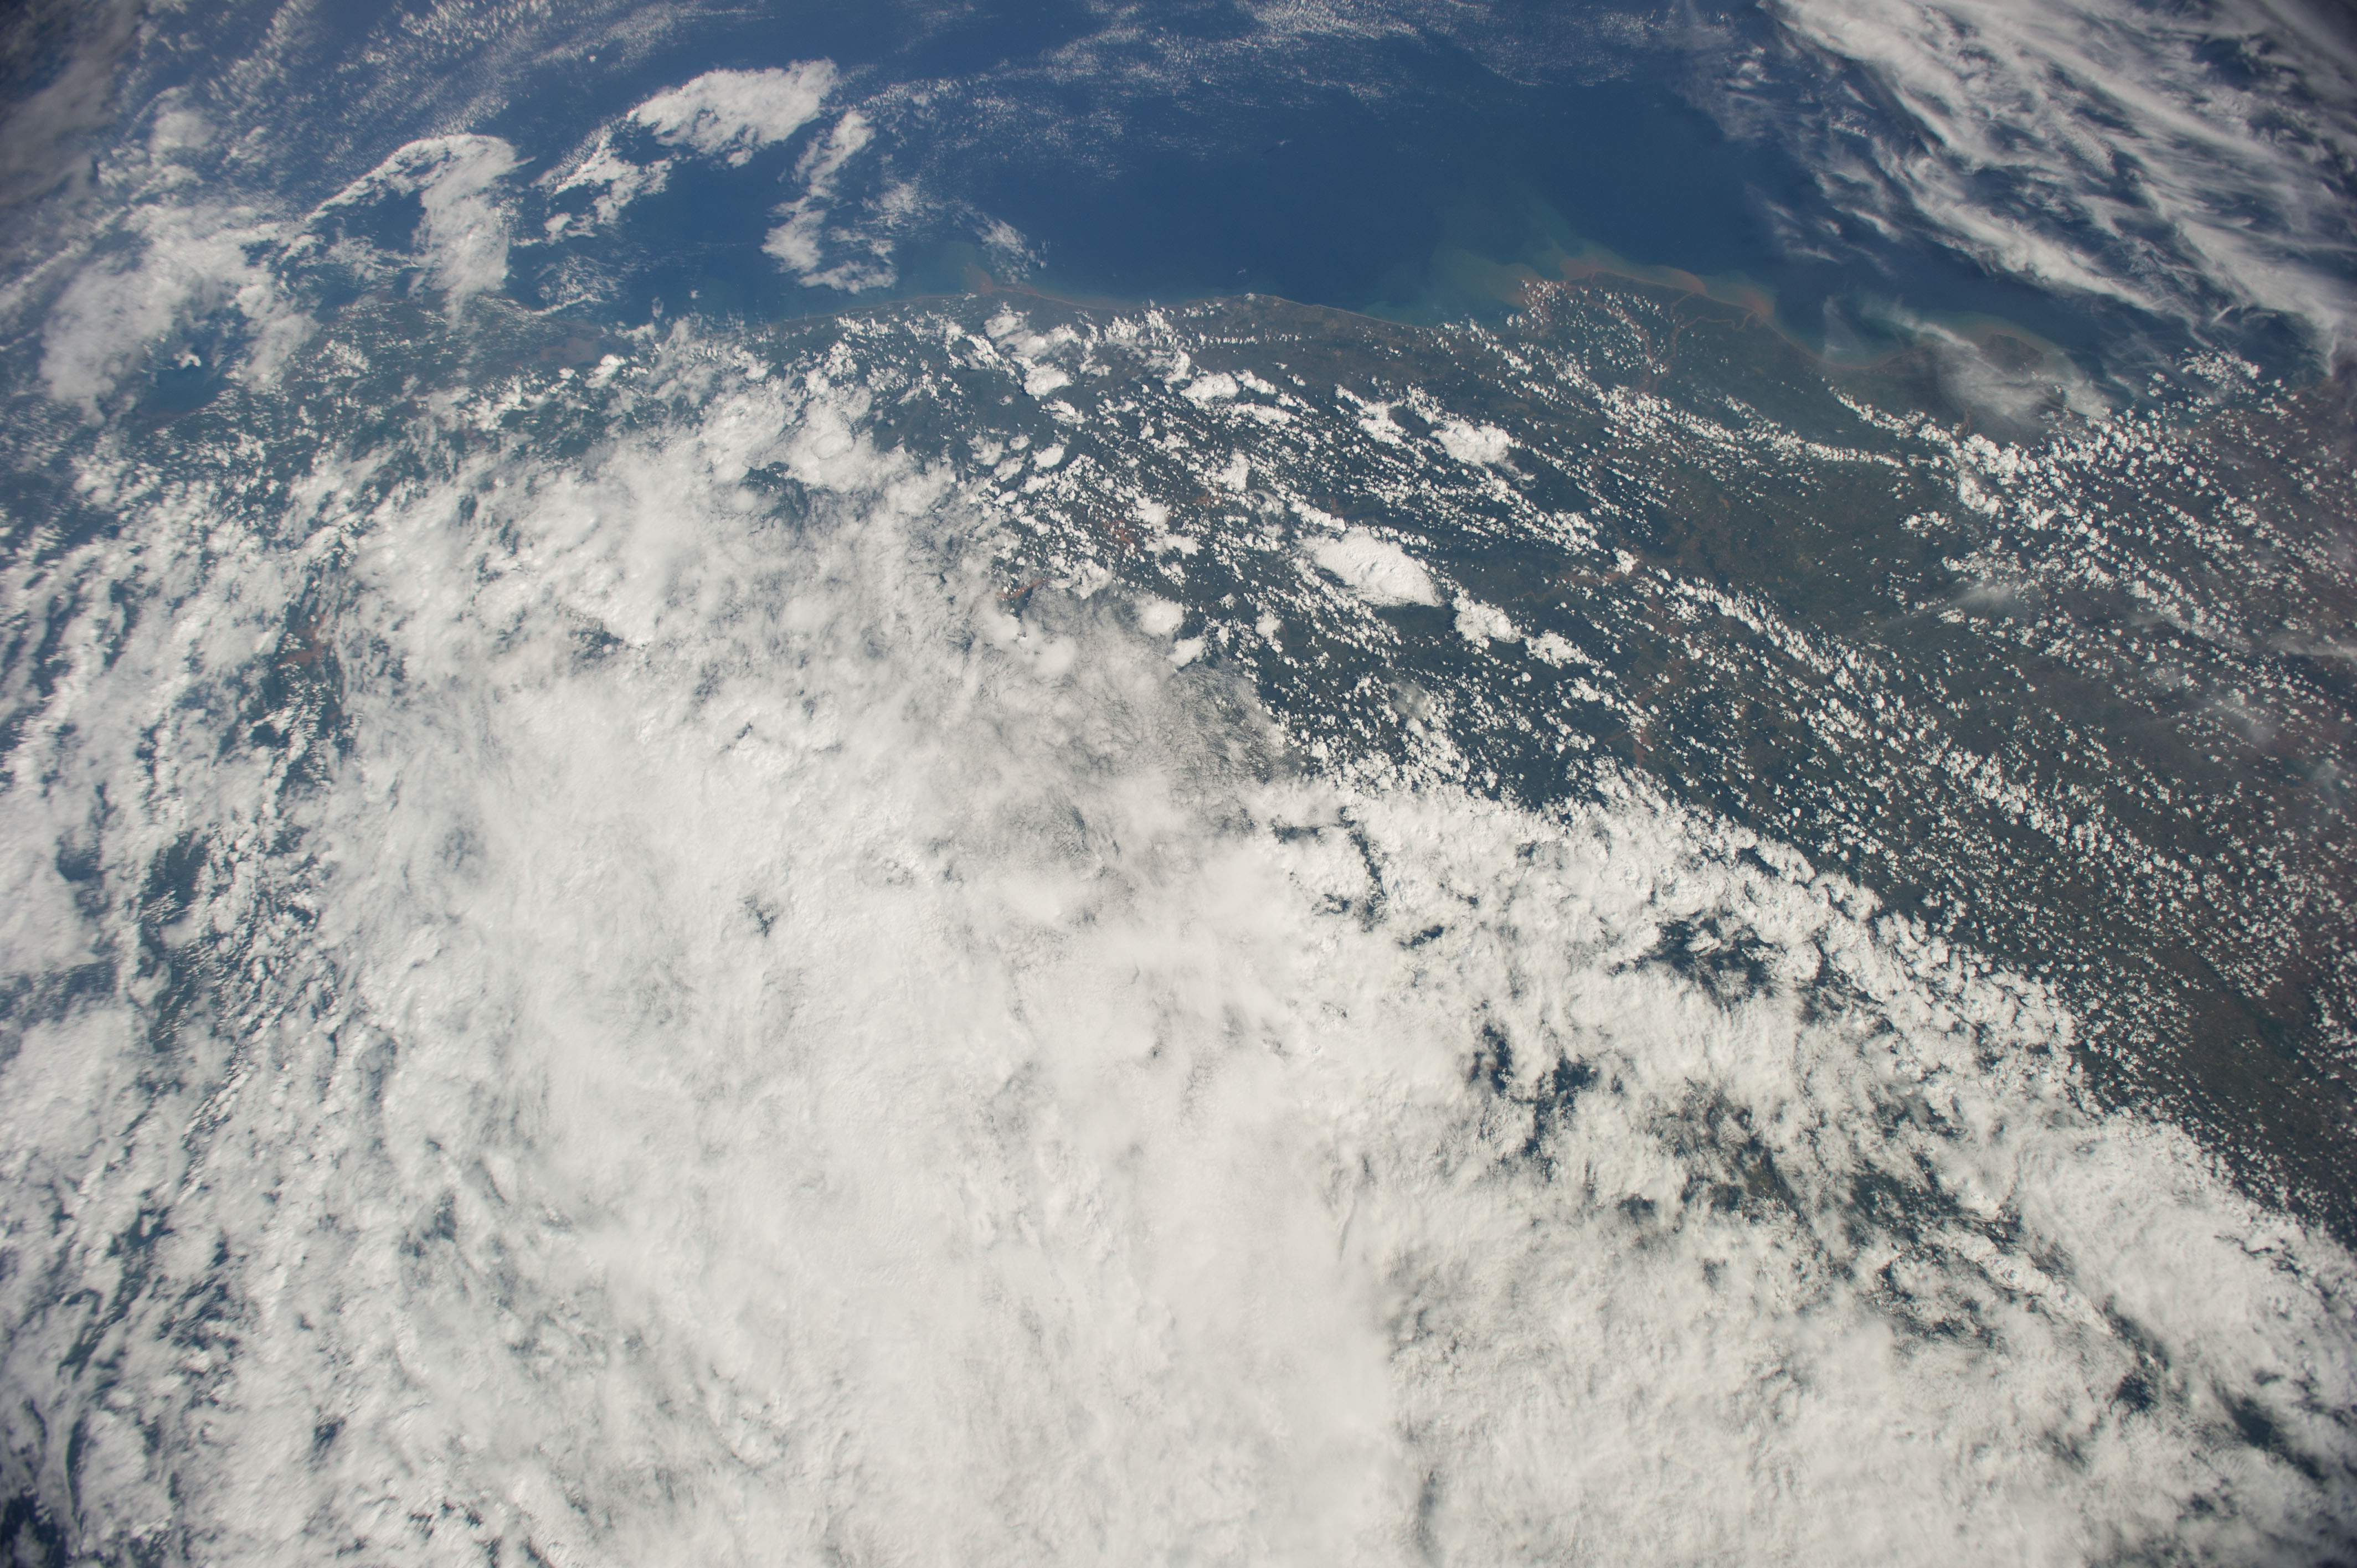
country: INDIA
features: BAY OF BENGAL, COAST OF INDIA
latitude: 19.1
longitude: 82.0
